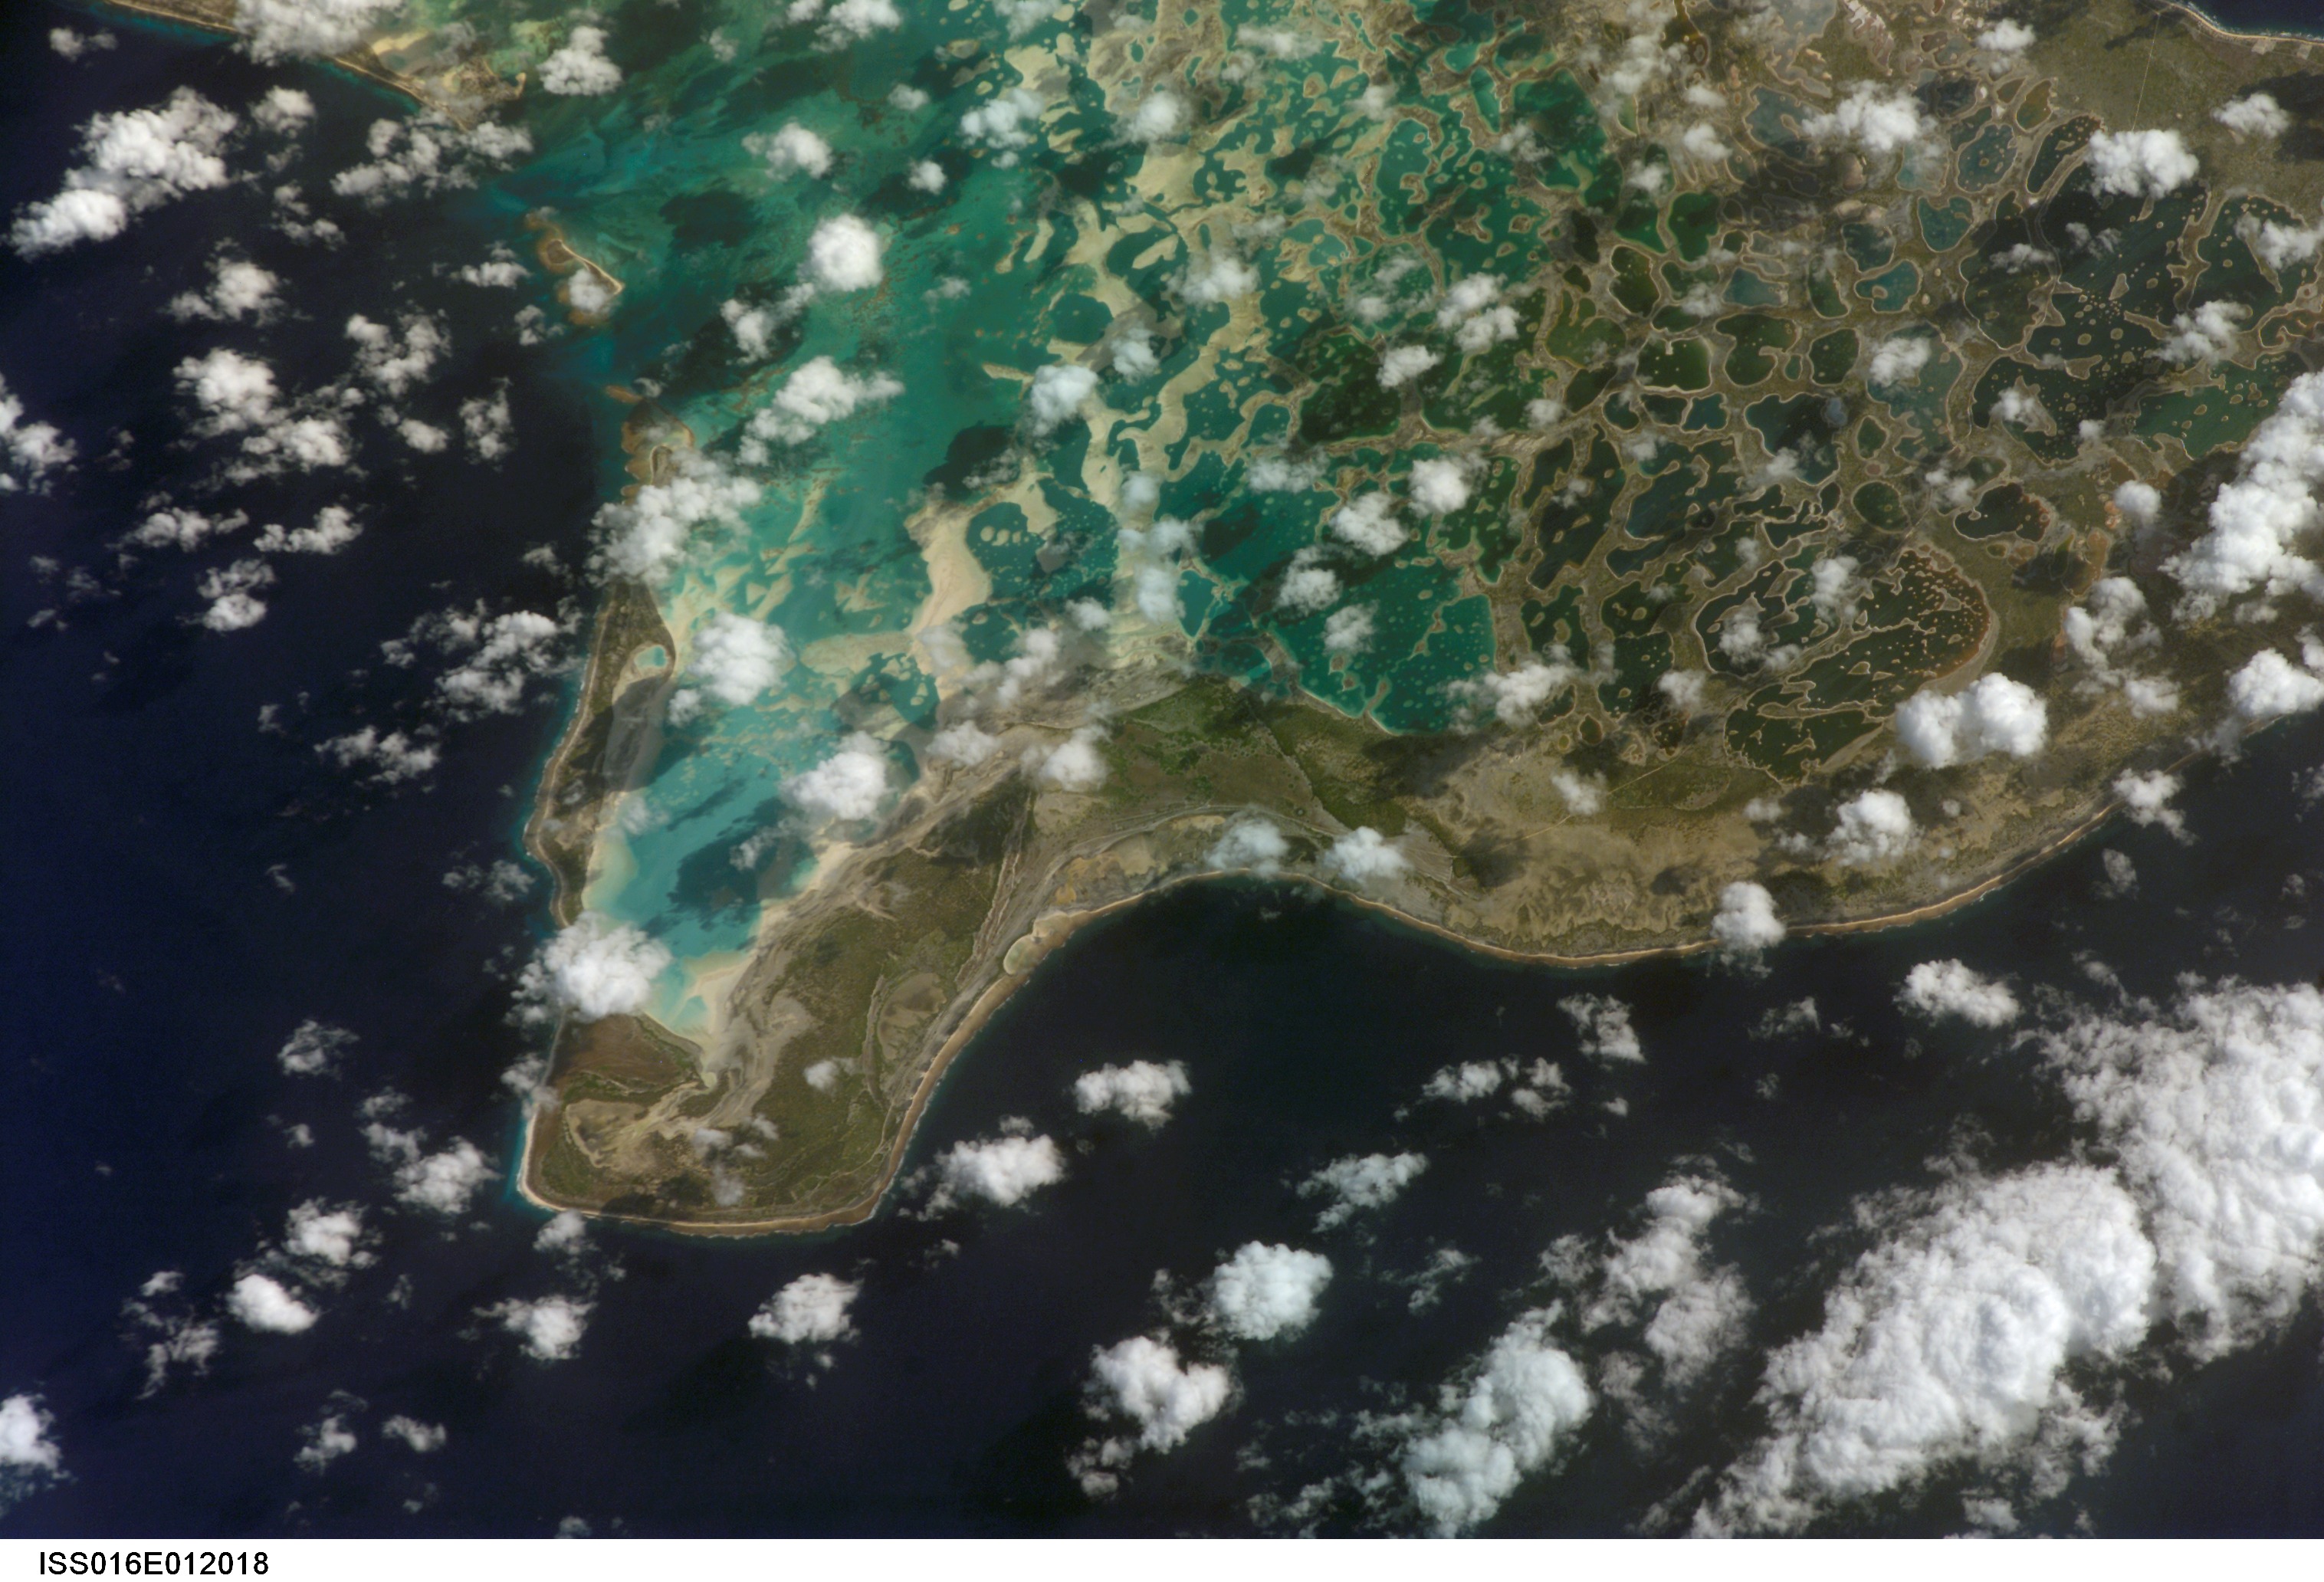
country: KIRIBATI
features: CHRISTMAS I., REEFS, SW. POINT
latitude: 1.9
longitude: -157.5
